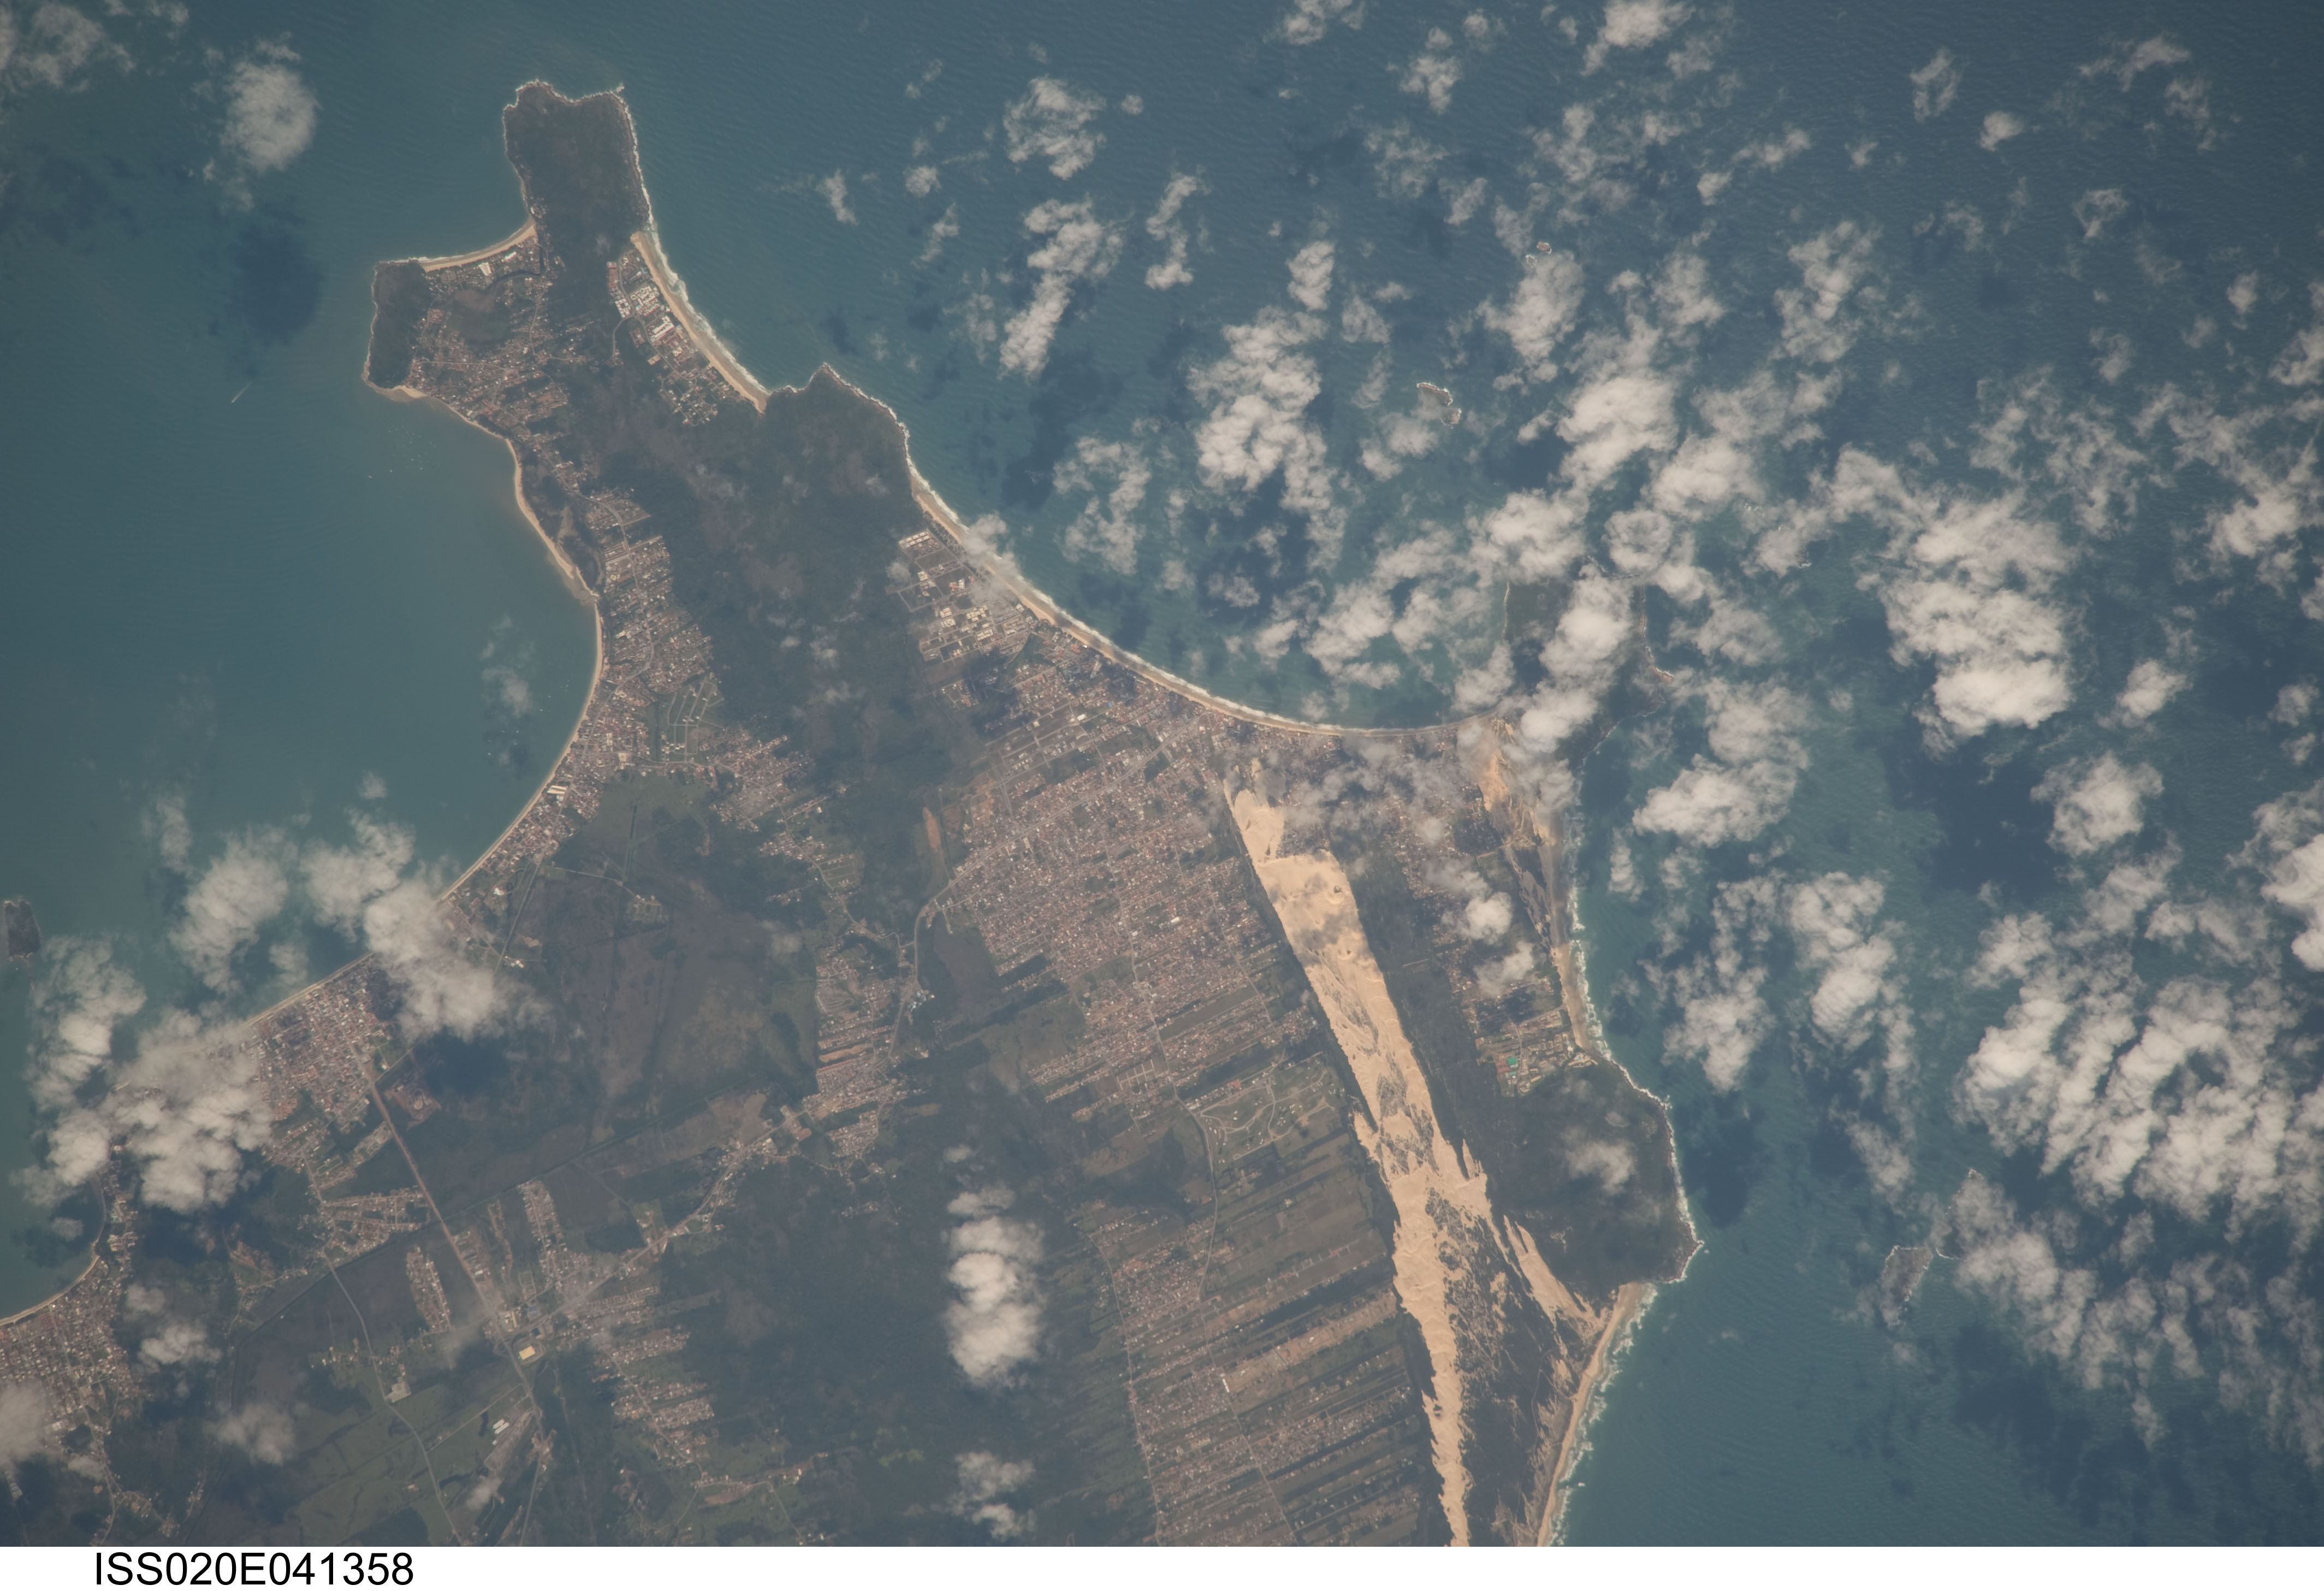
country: BRAZIL
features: CACHOEIRA DO BOM JESUS, N. AREA OF ILHA DE SANTA CATARINA
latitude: -27.4
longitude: -48.4
